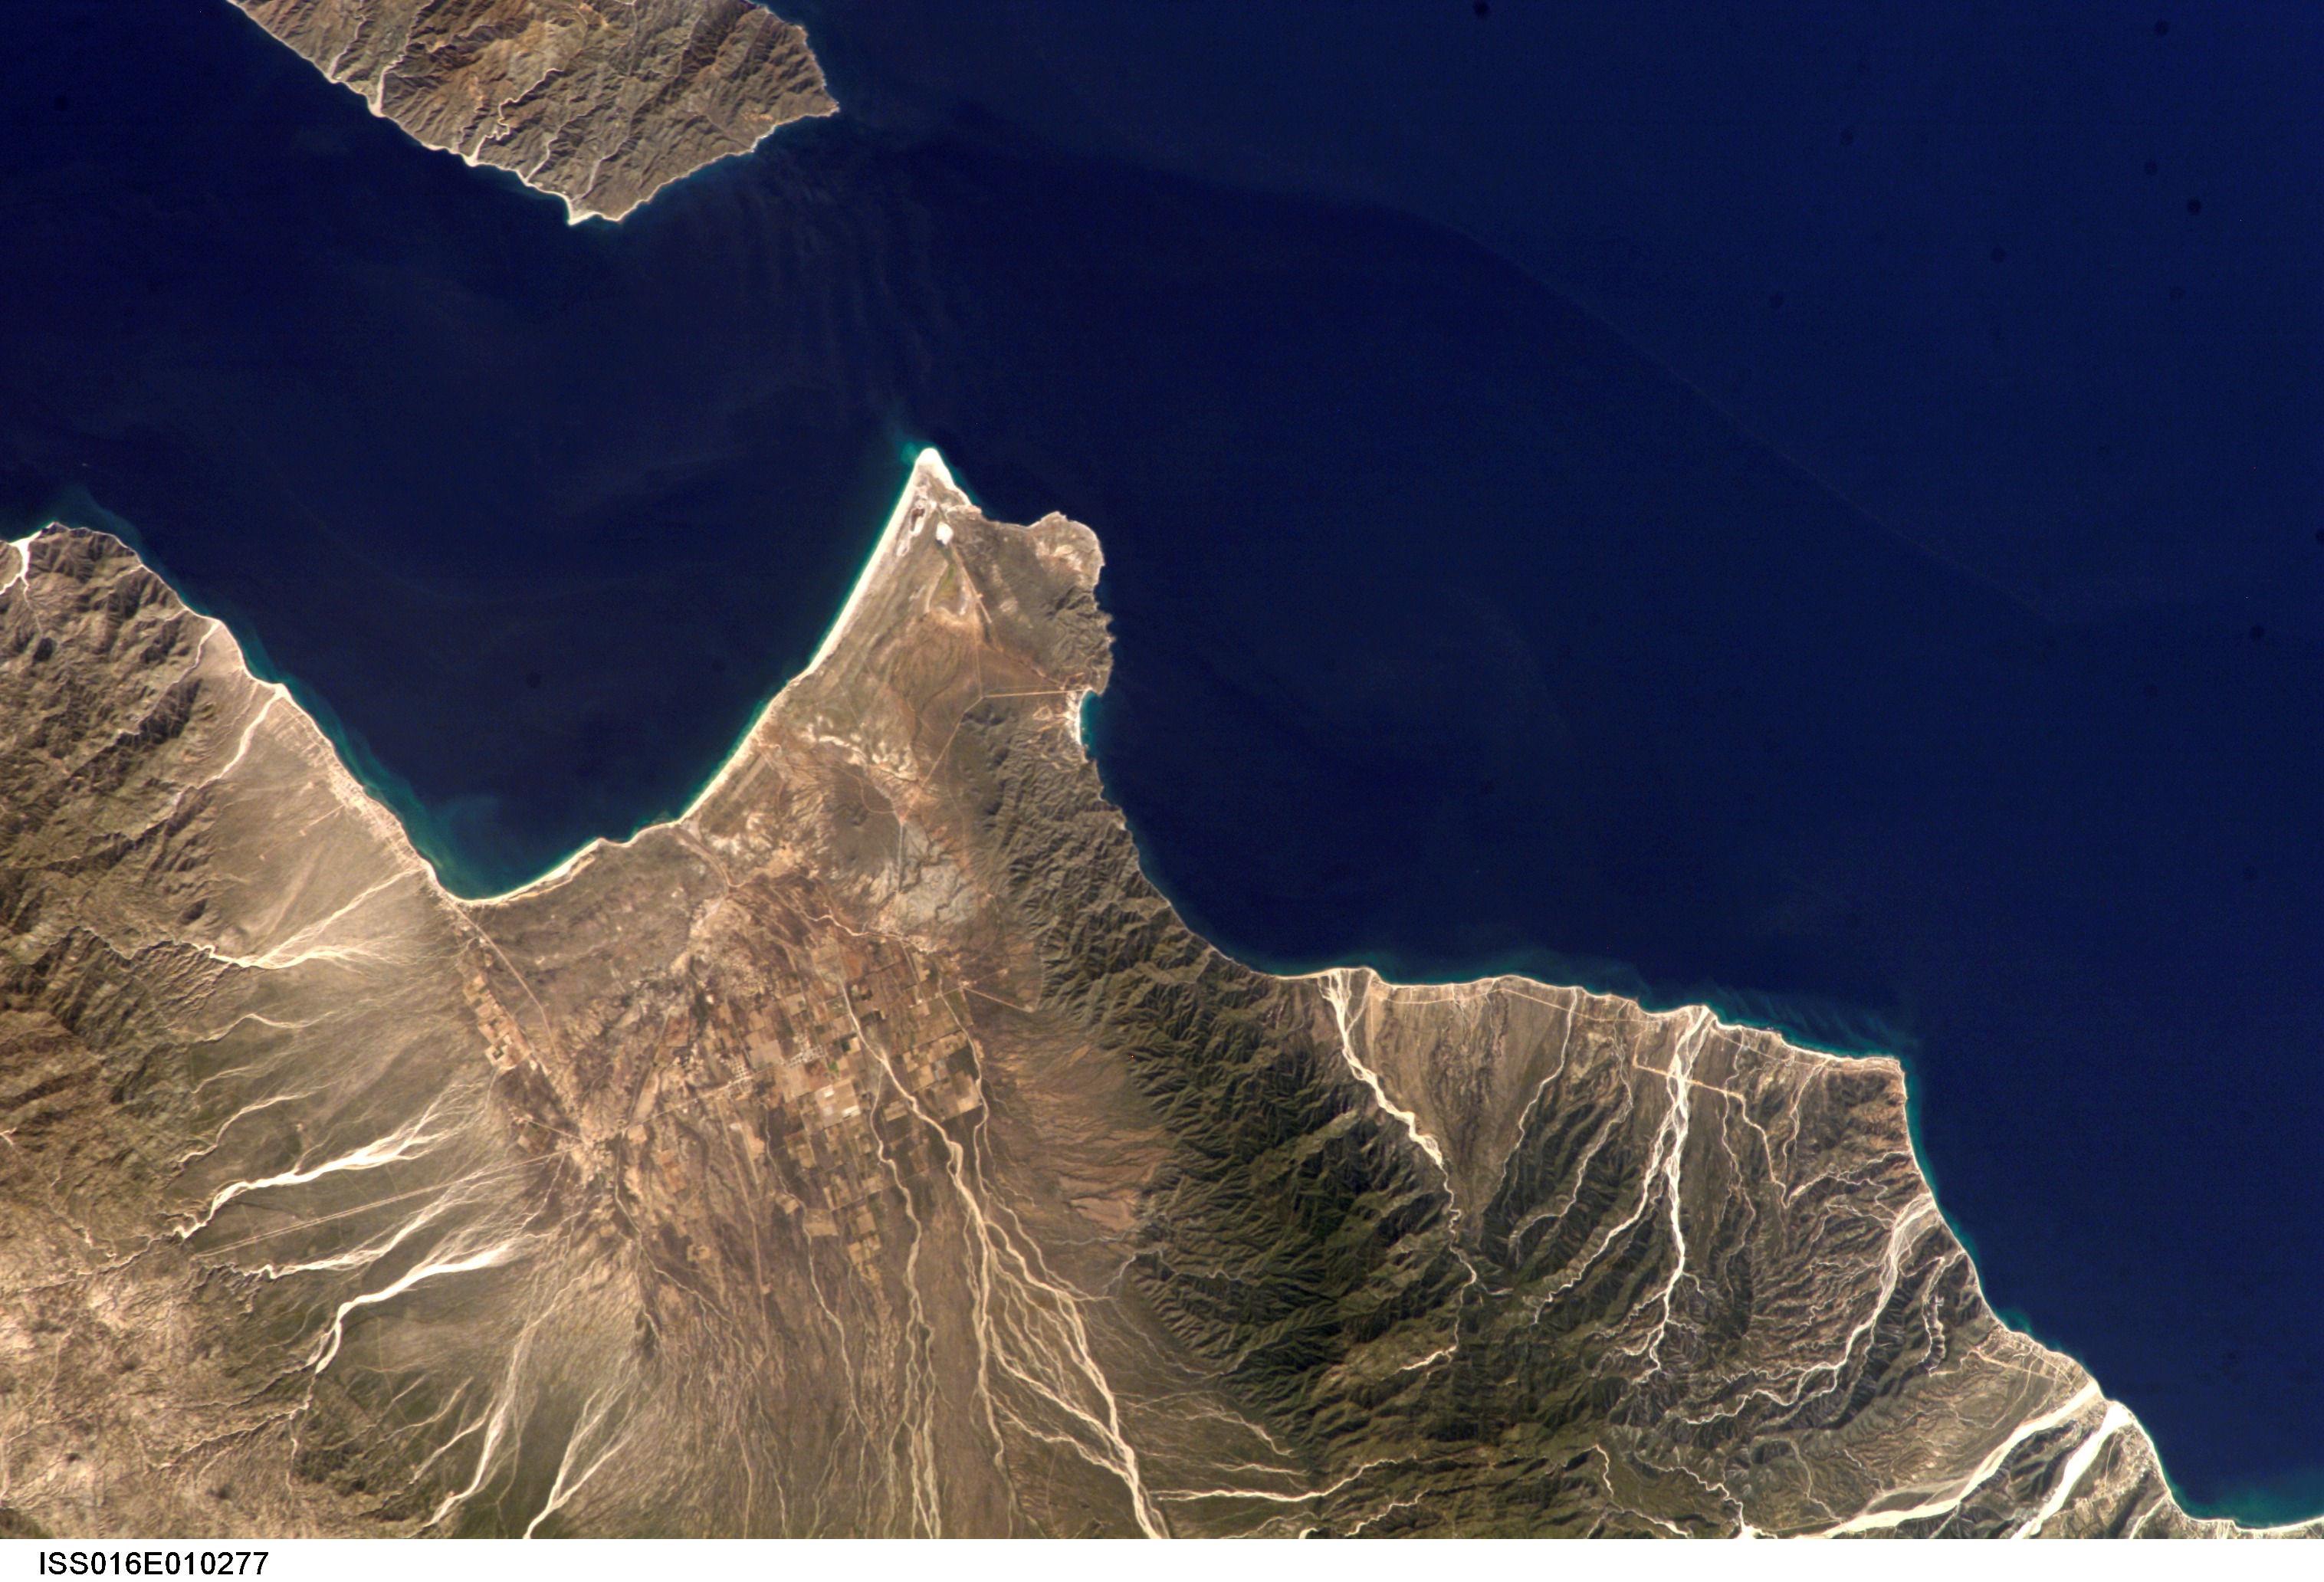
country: MEXICO
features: ARENA DE LA VENTANA PT.
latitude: 24.0
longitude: -110.0
